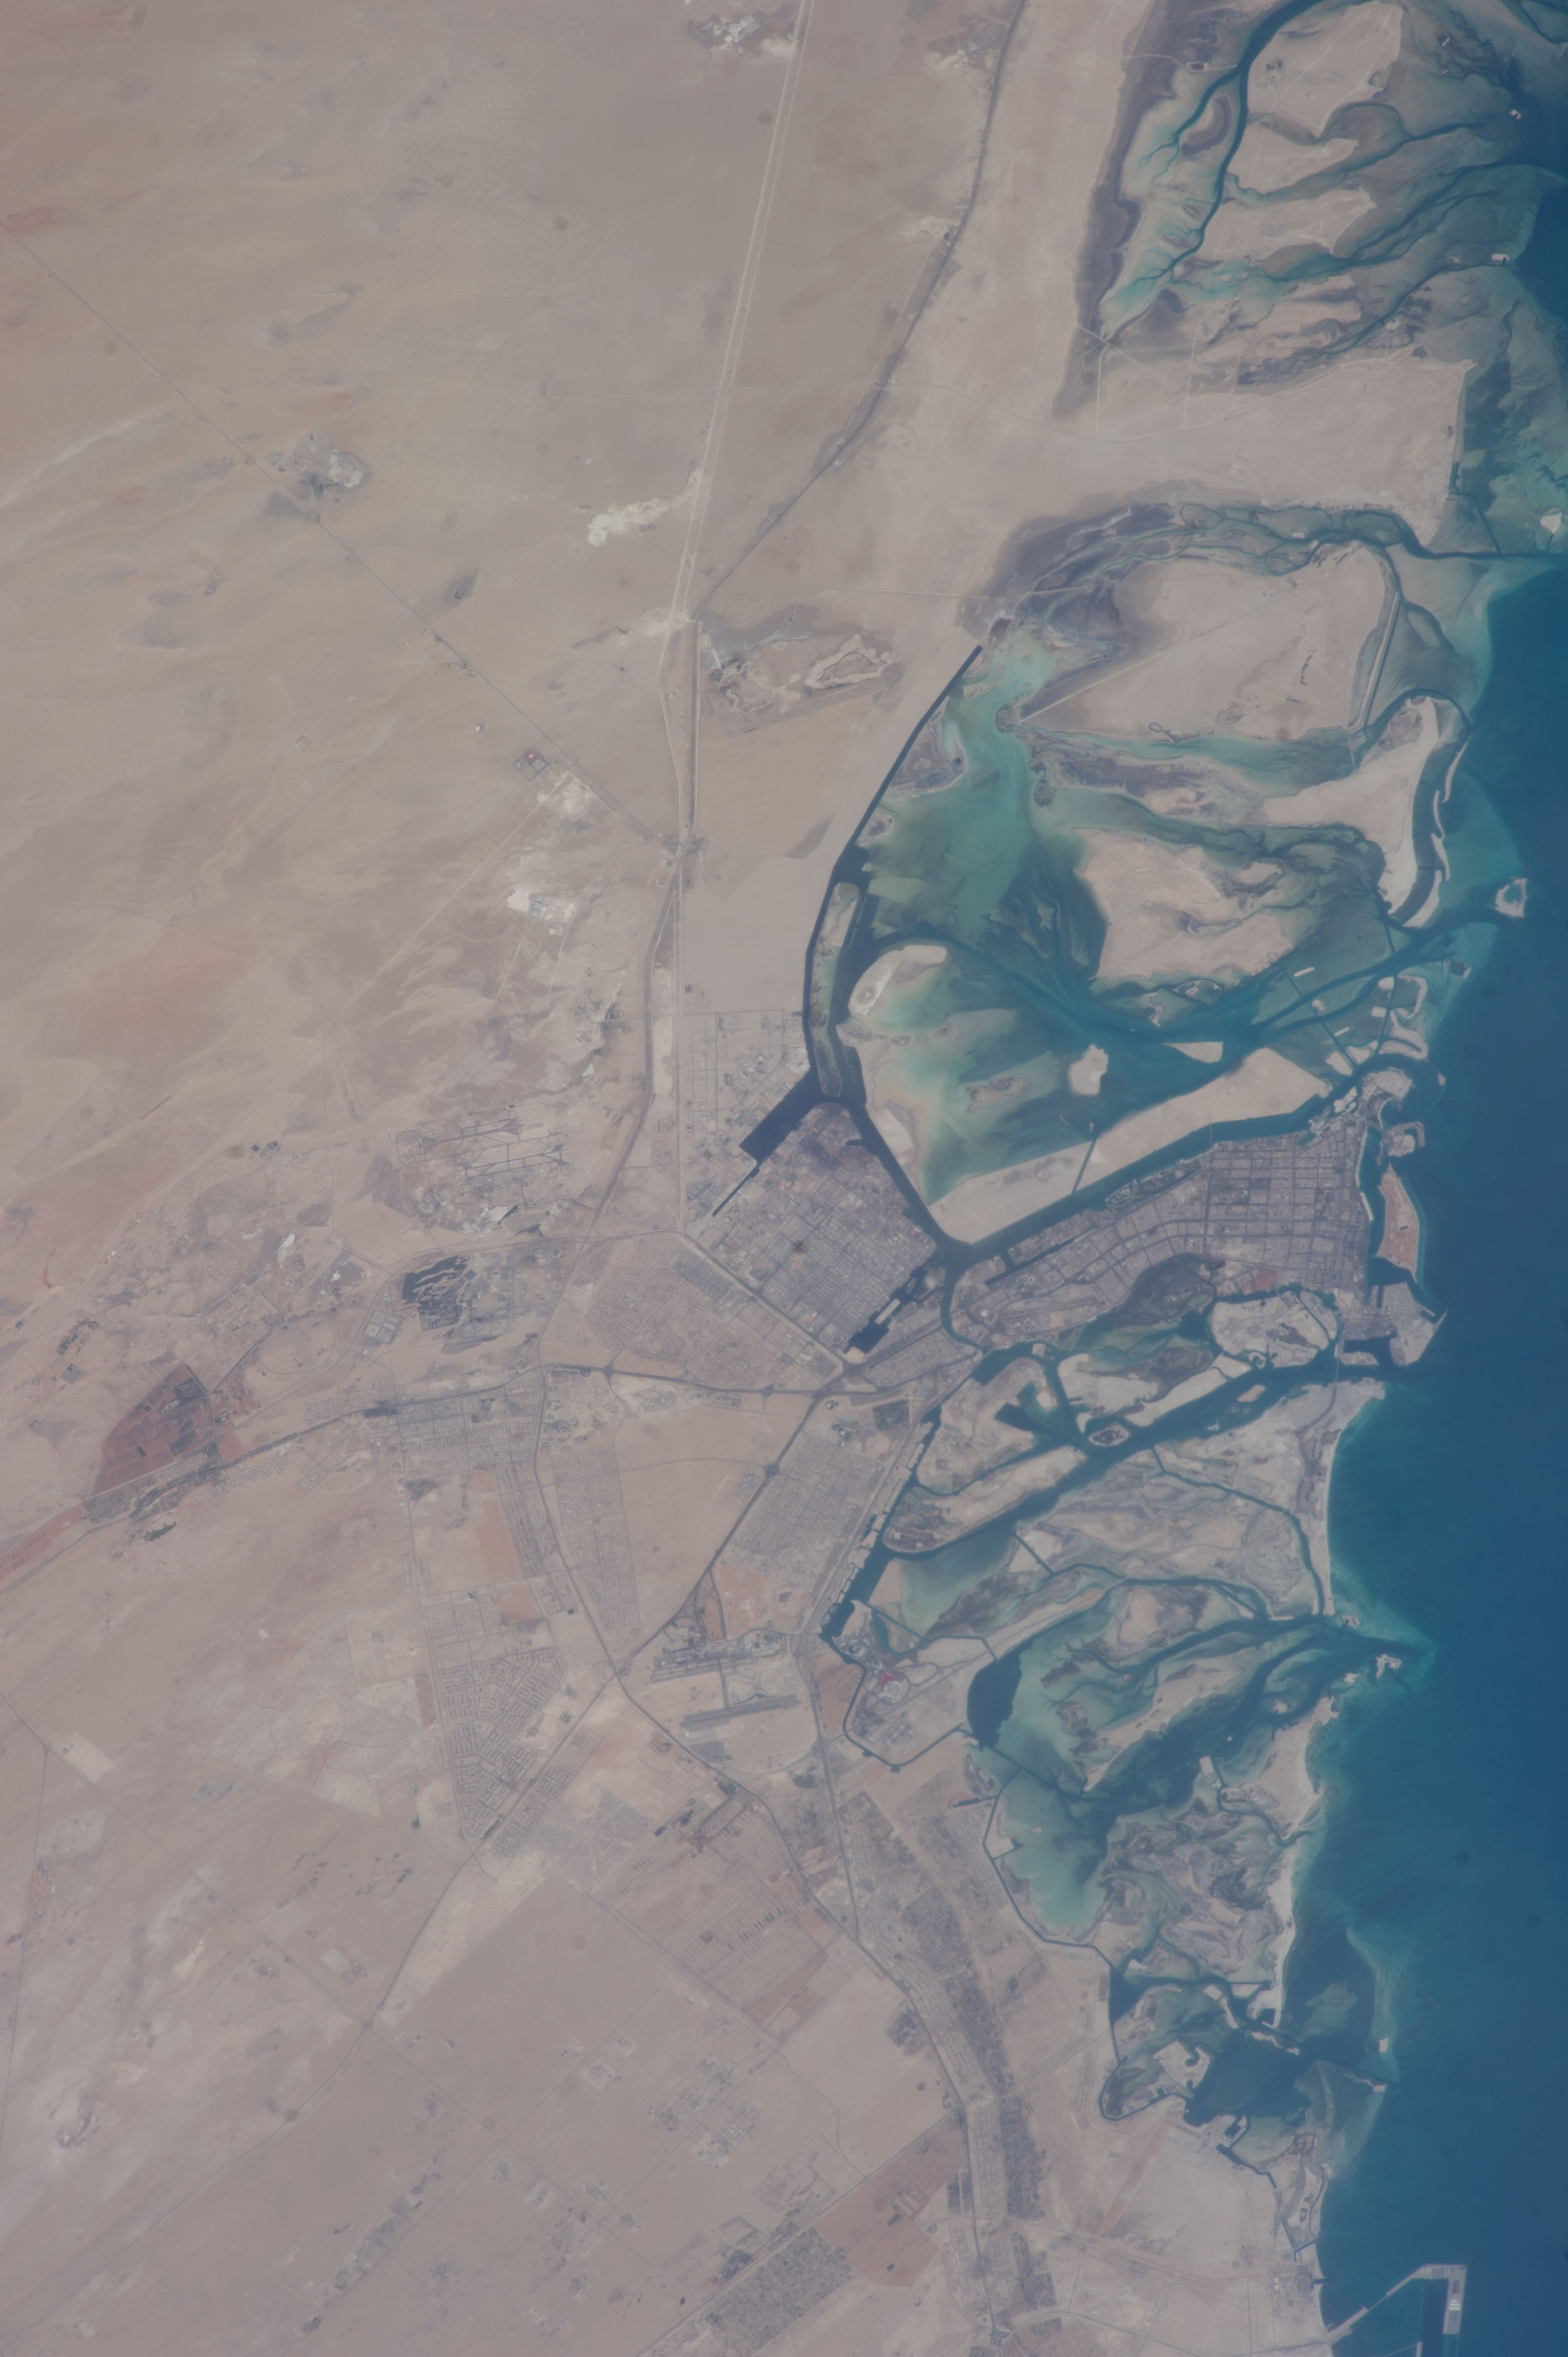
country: UNITED_ARAB_EMIRATES
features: UNITED ARAB EMIRATES, COAST, ARABIC GULF, ABU DABI CITY, INTERNATIONAL AIRPORT OF ABU DABI
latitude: 24.3
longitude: 54.5
